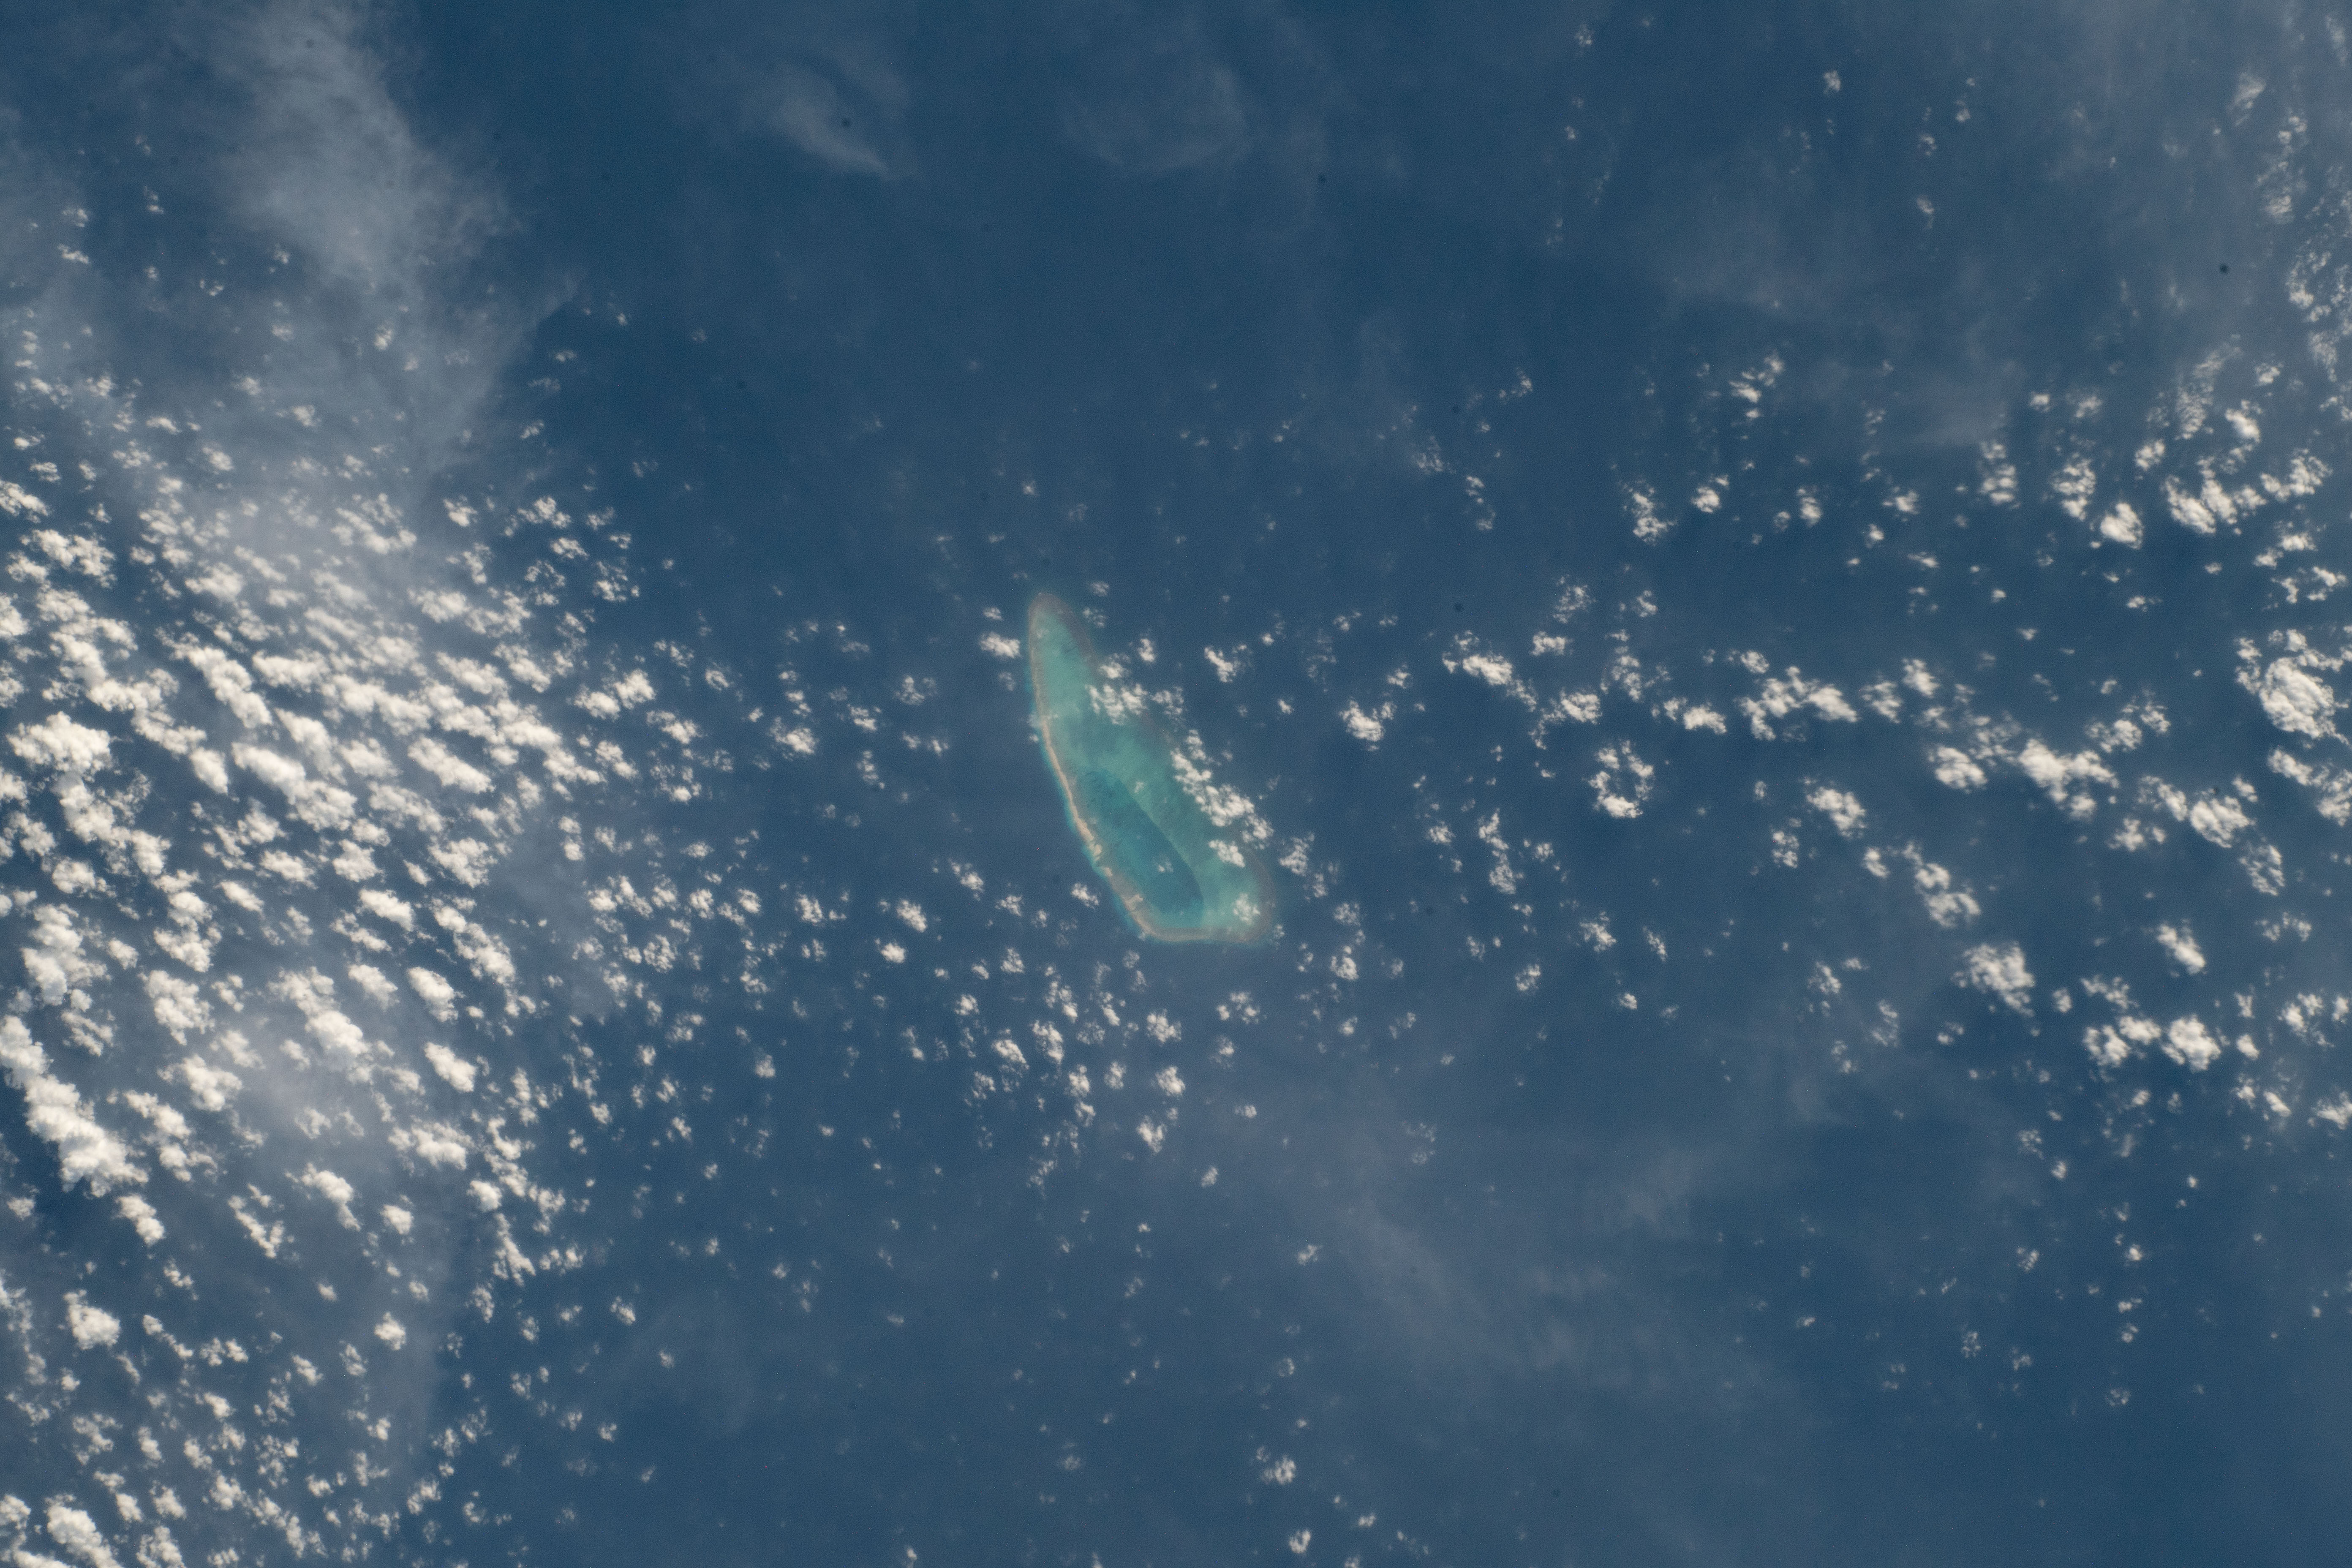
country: LAKSHADWEEP ISLANDS
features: ARABIAN SEA, ISLAND
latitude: 12.3
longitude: 71.9
